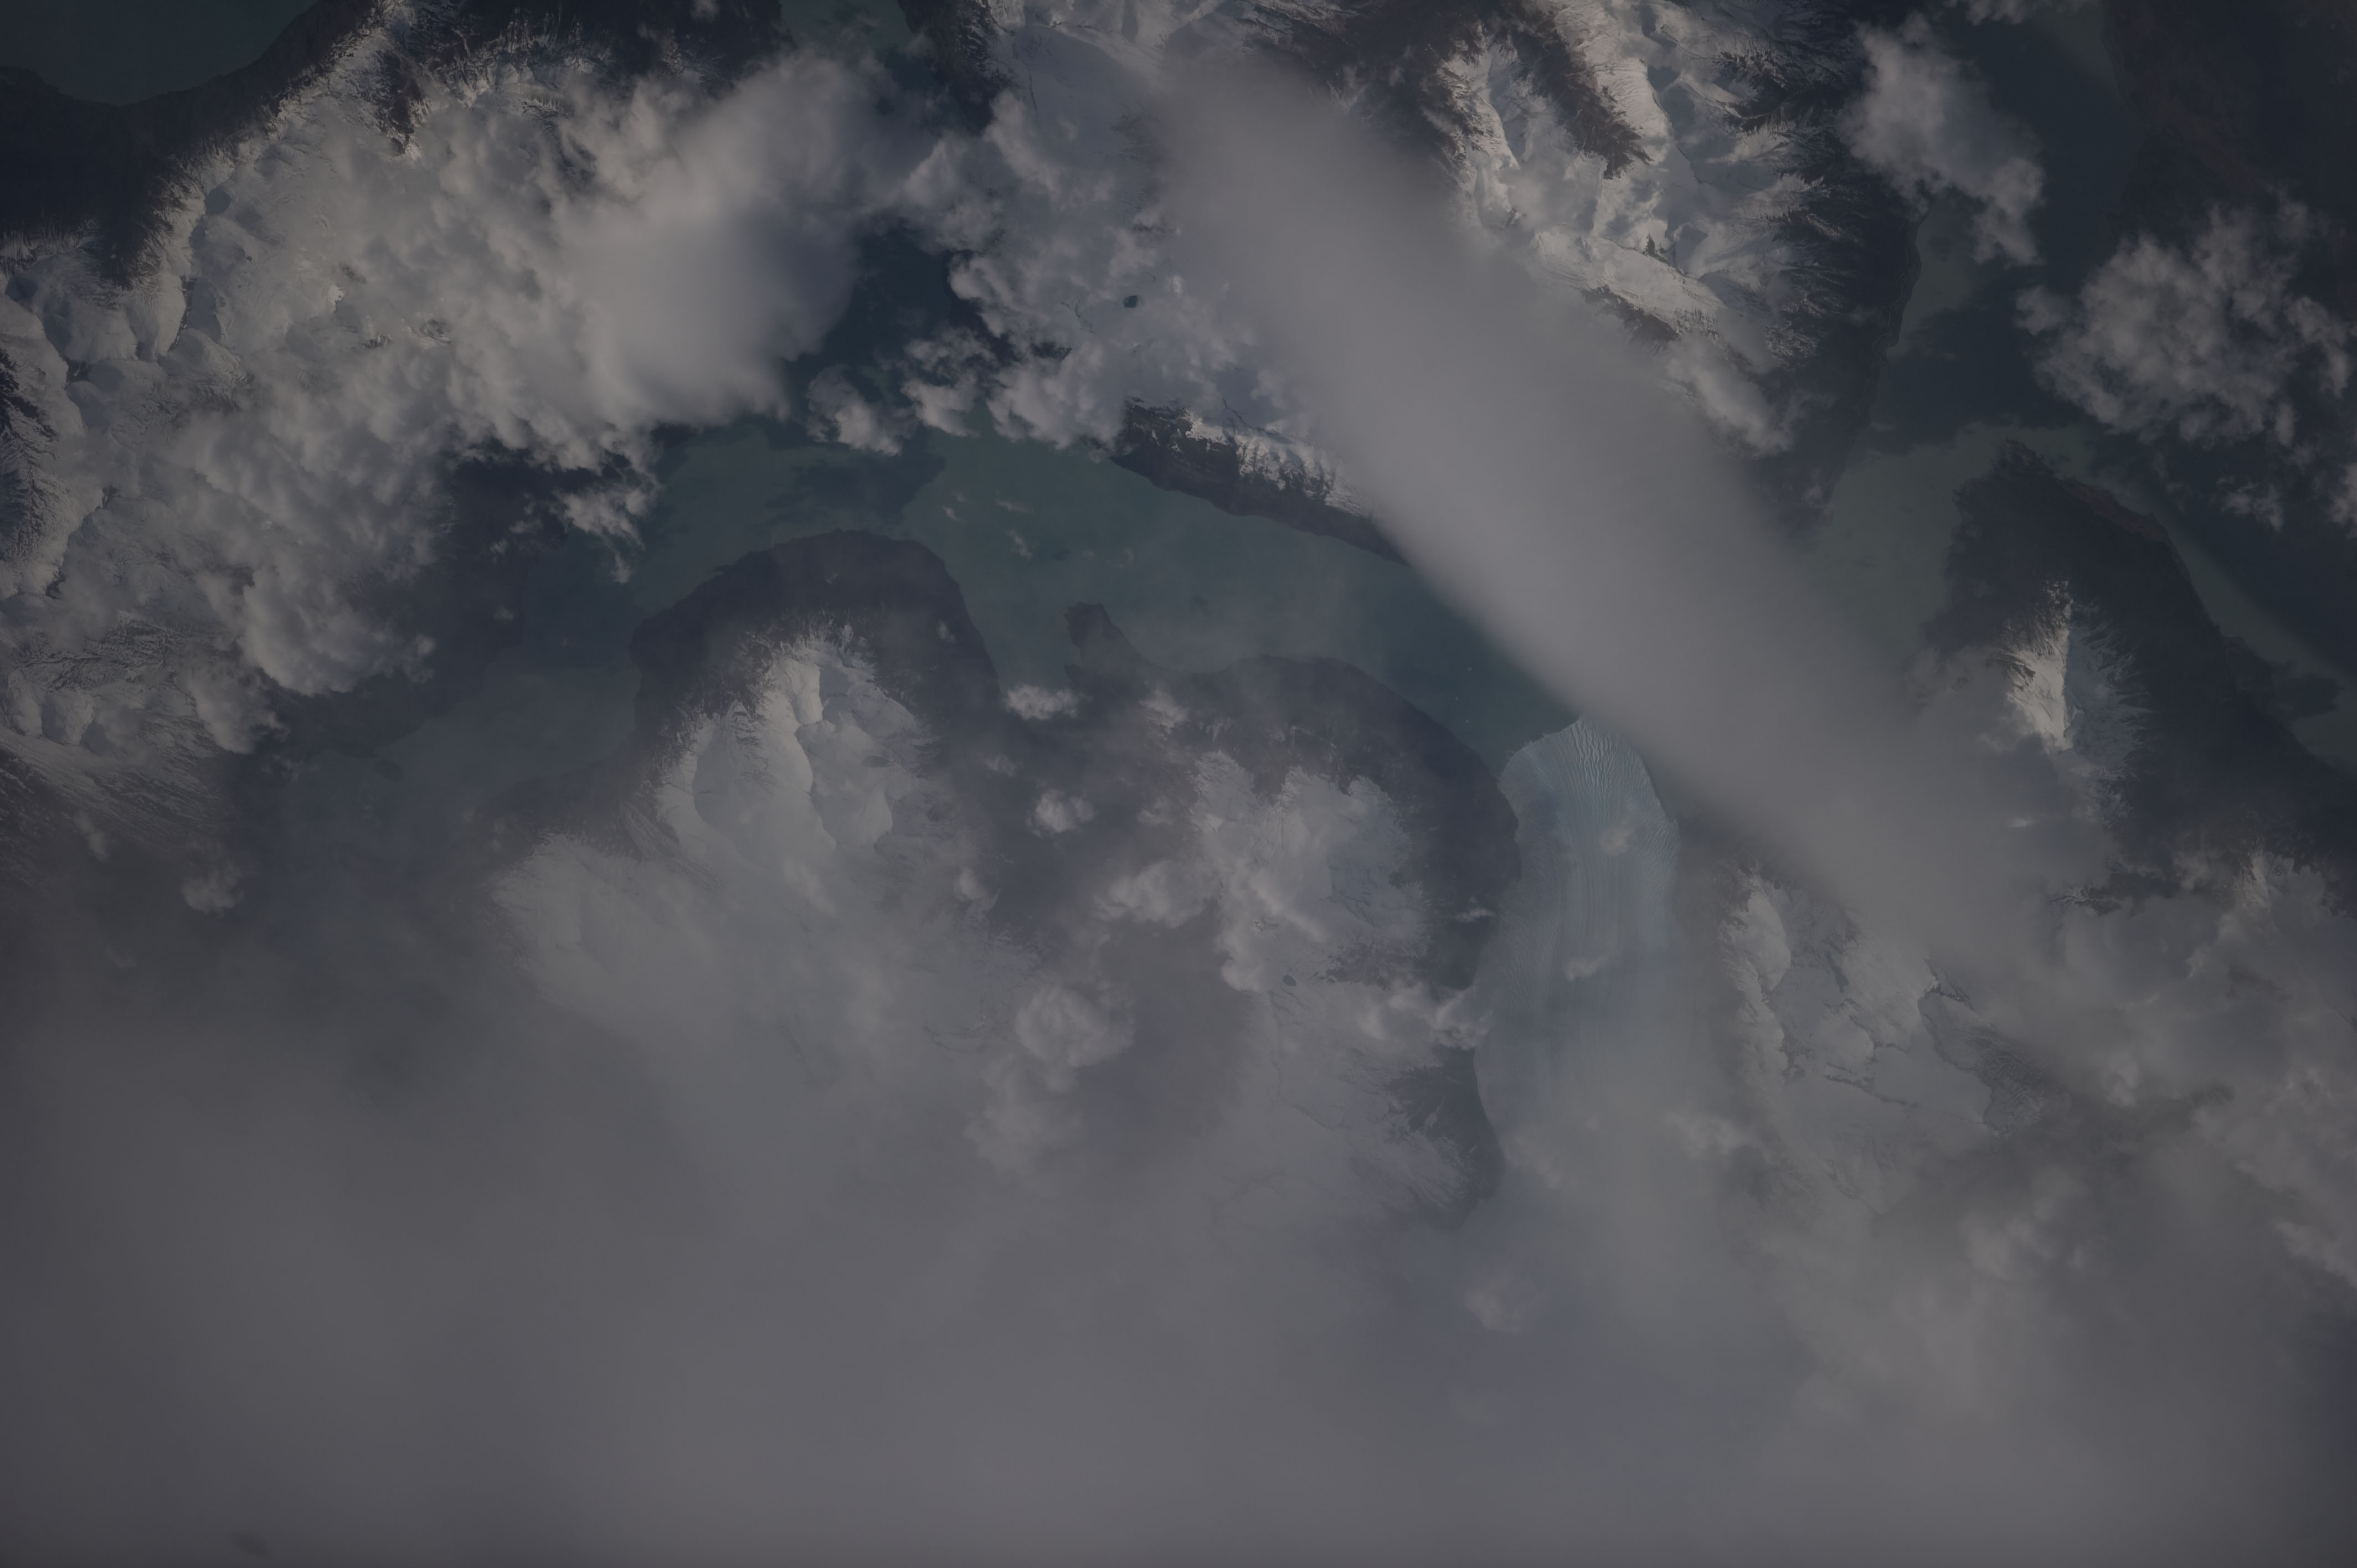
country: ARGENTINA
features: PERITO MORENO GL., L. ARGENTINO
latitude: -50.4
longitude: -73.1
